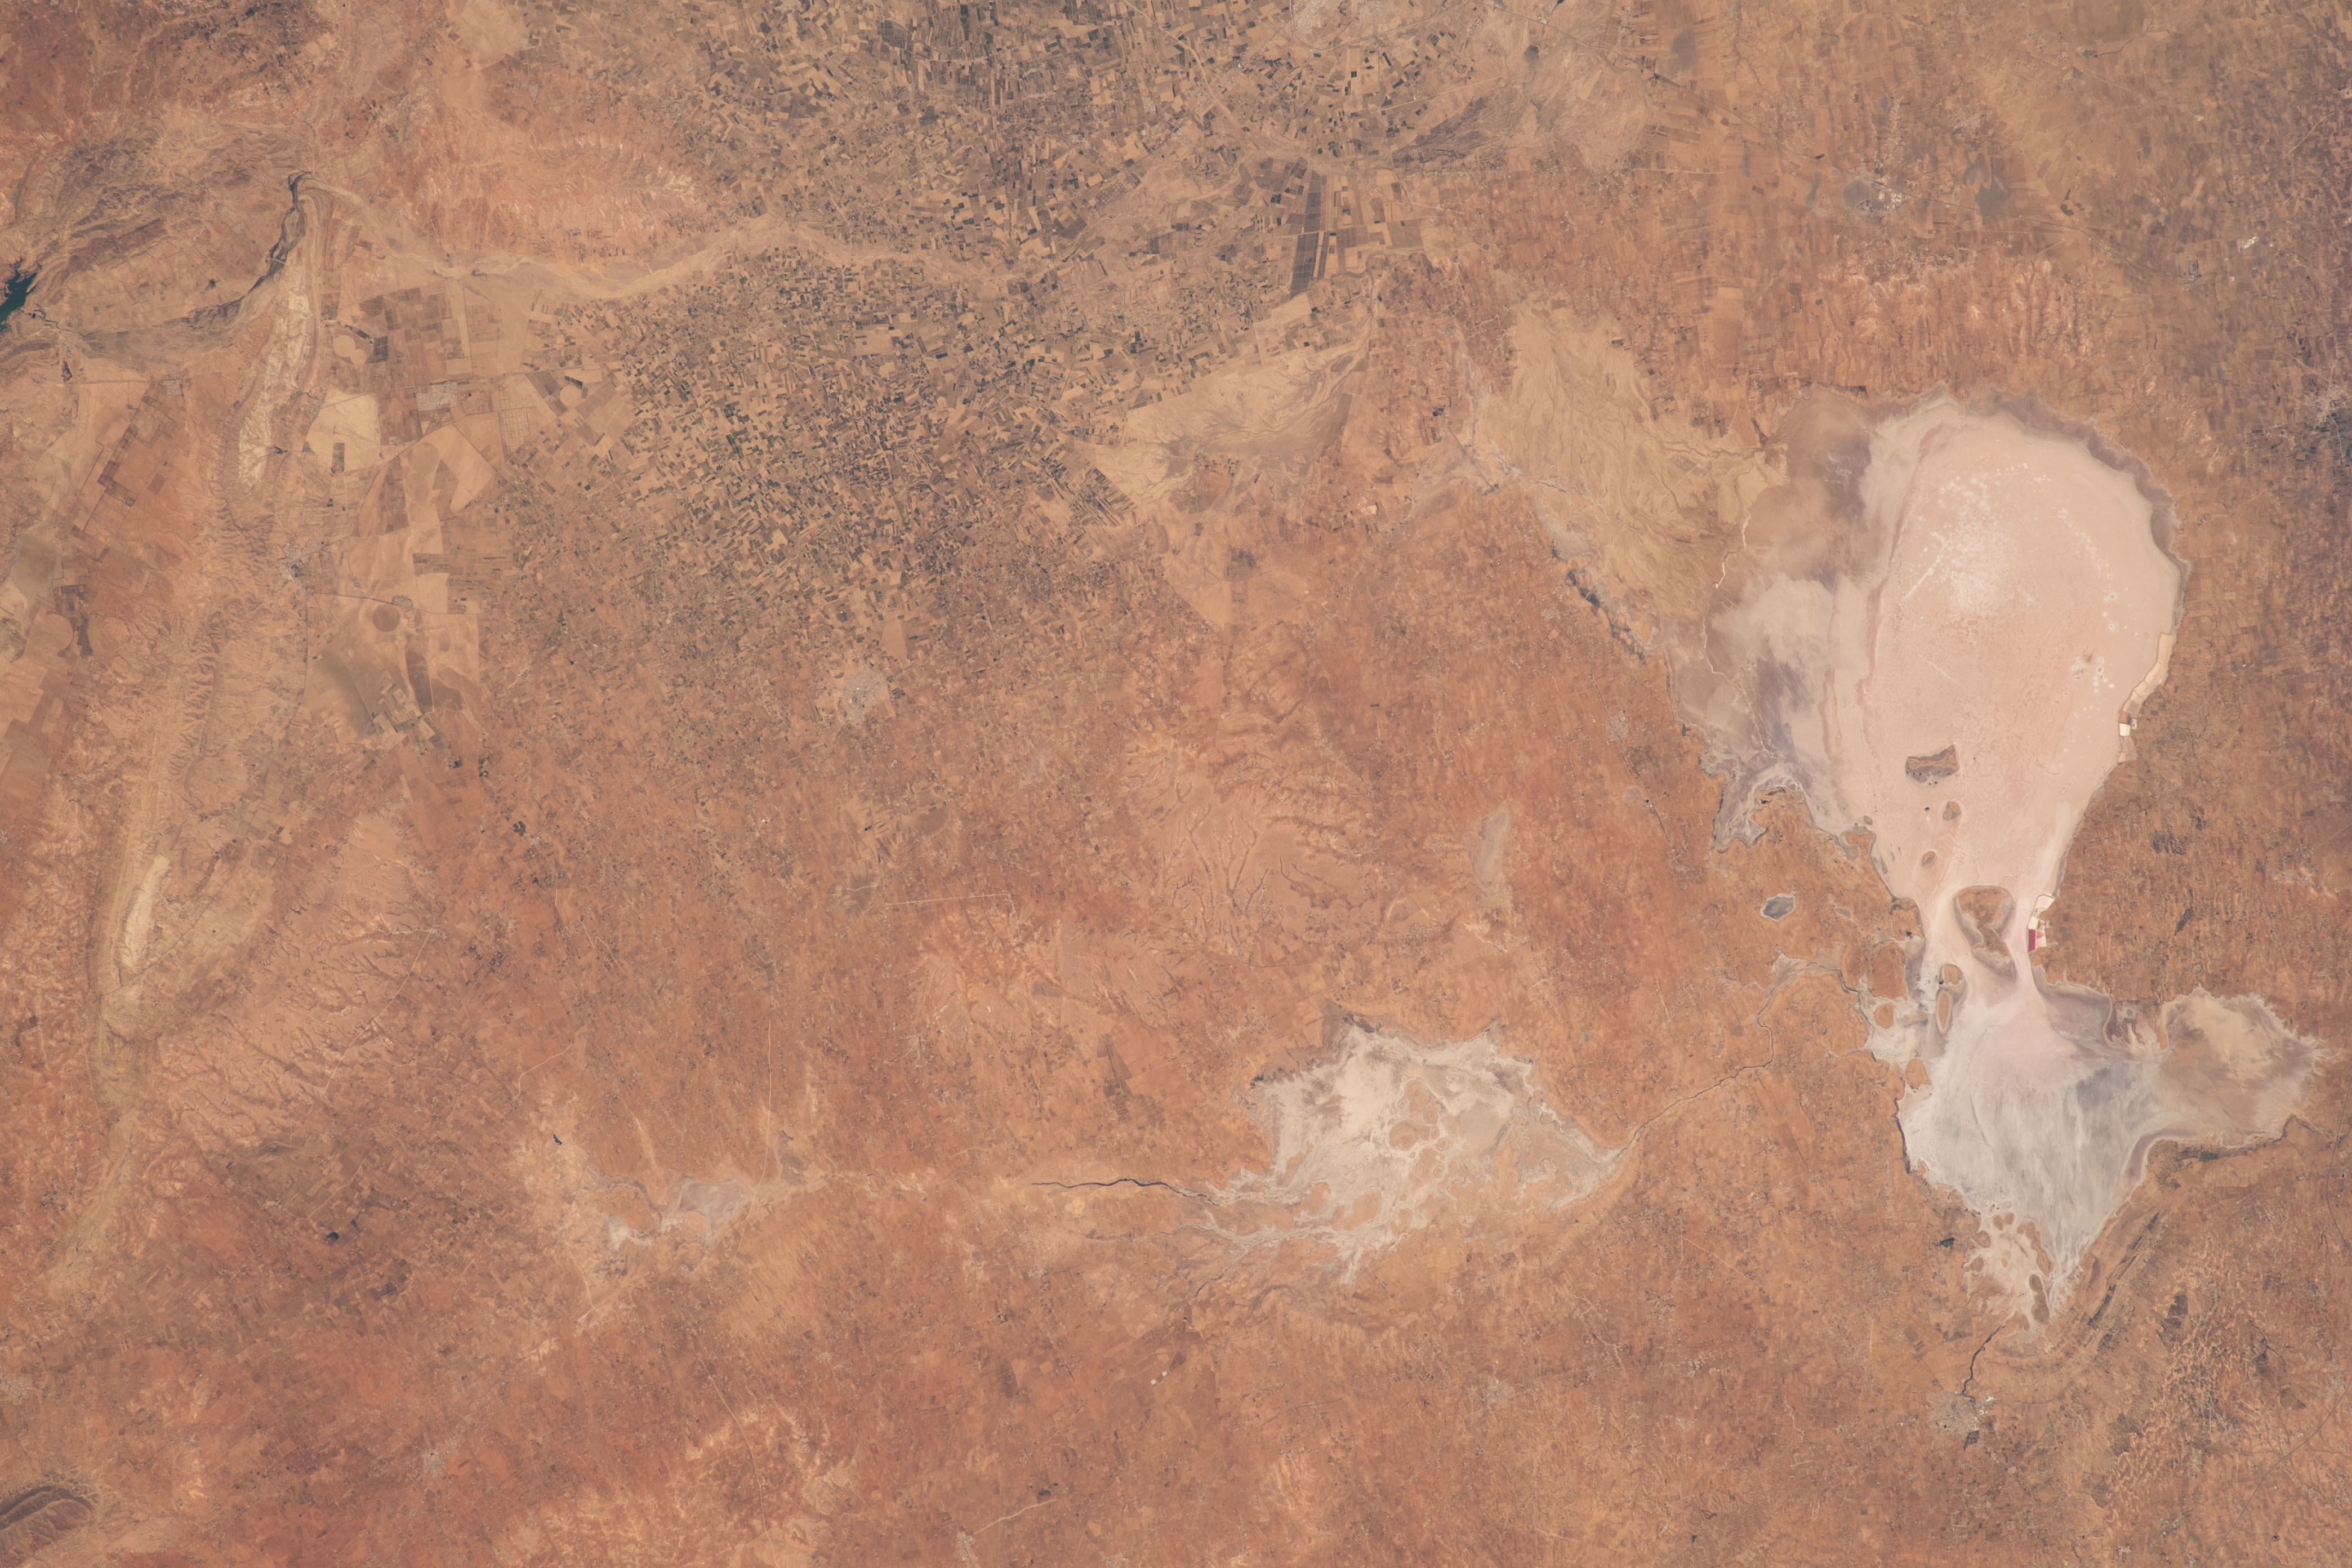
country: TUNISIA
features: SEBKHET DE SIDI EL HANI, SEBKHET CHERITA, KAIROUAN
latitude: 35.4
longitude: 10.2
